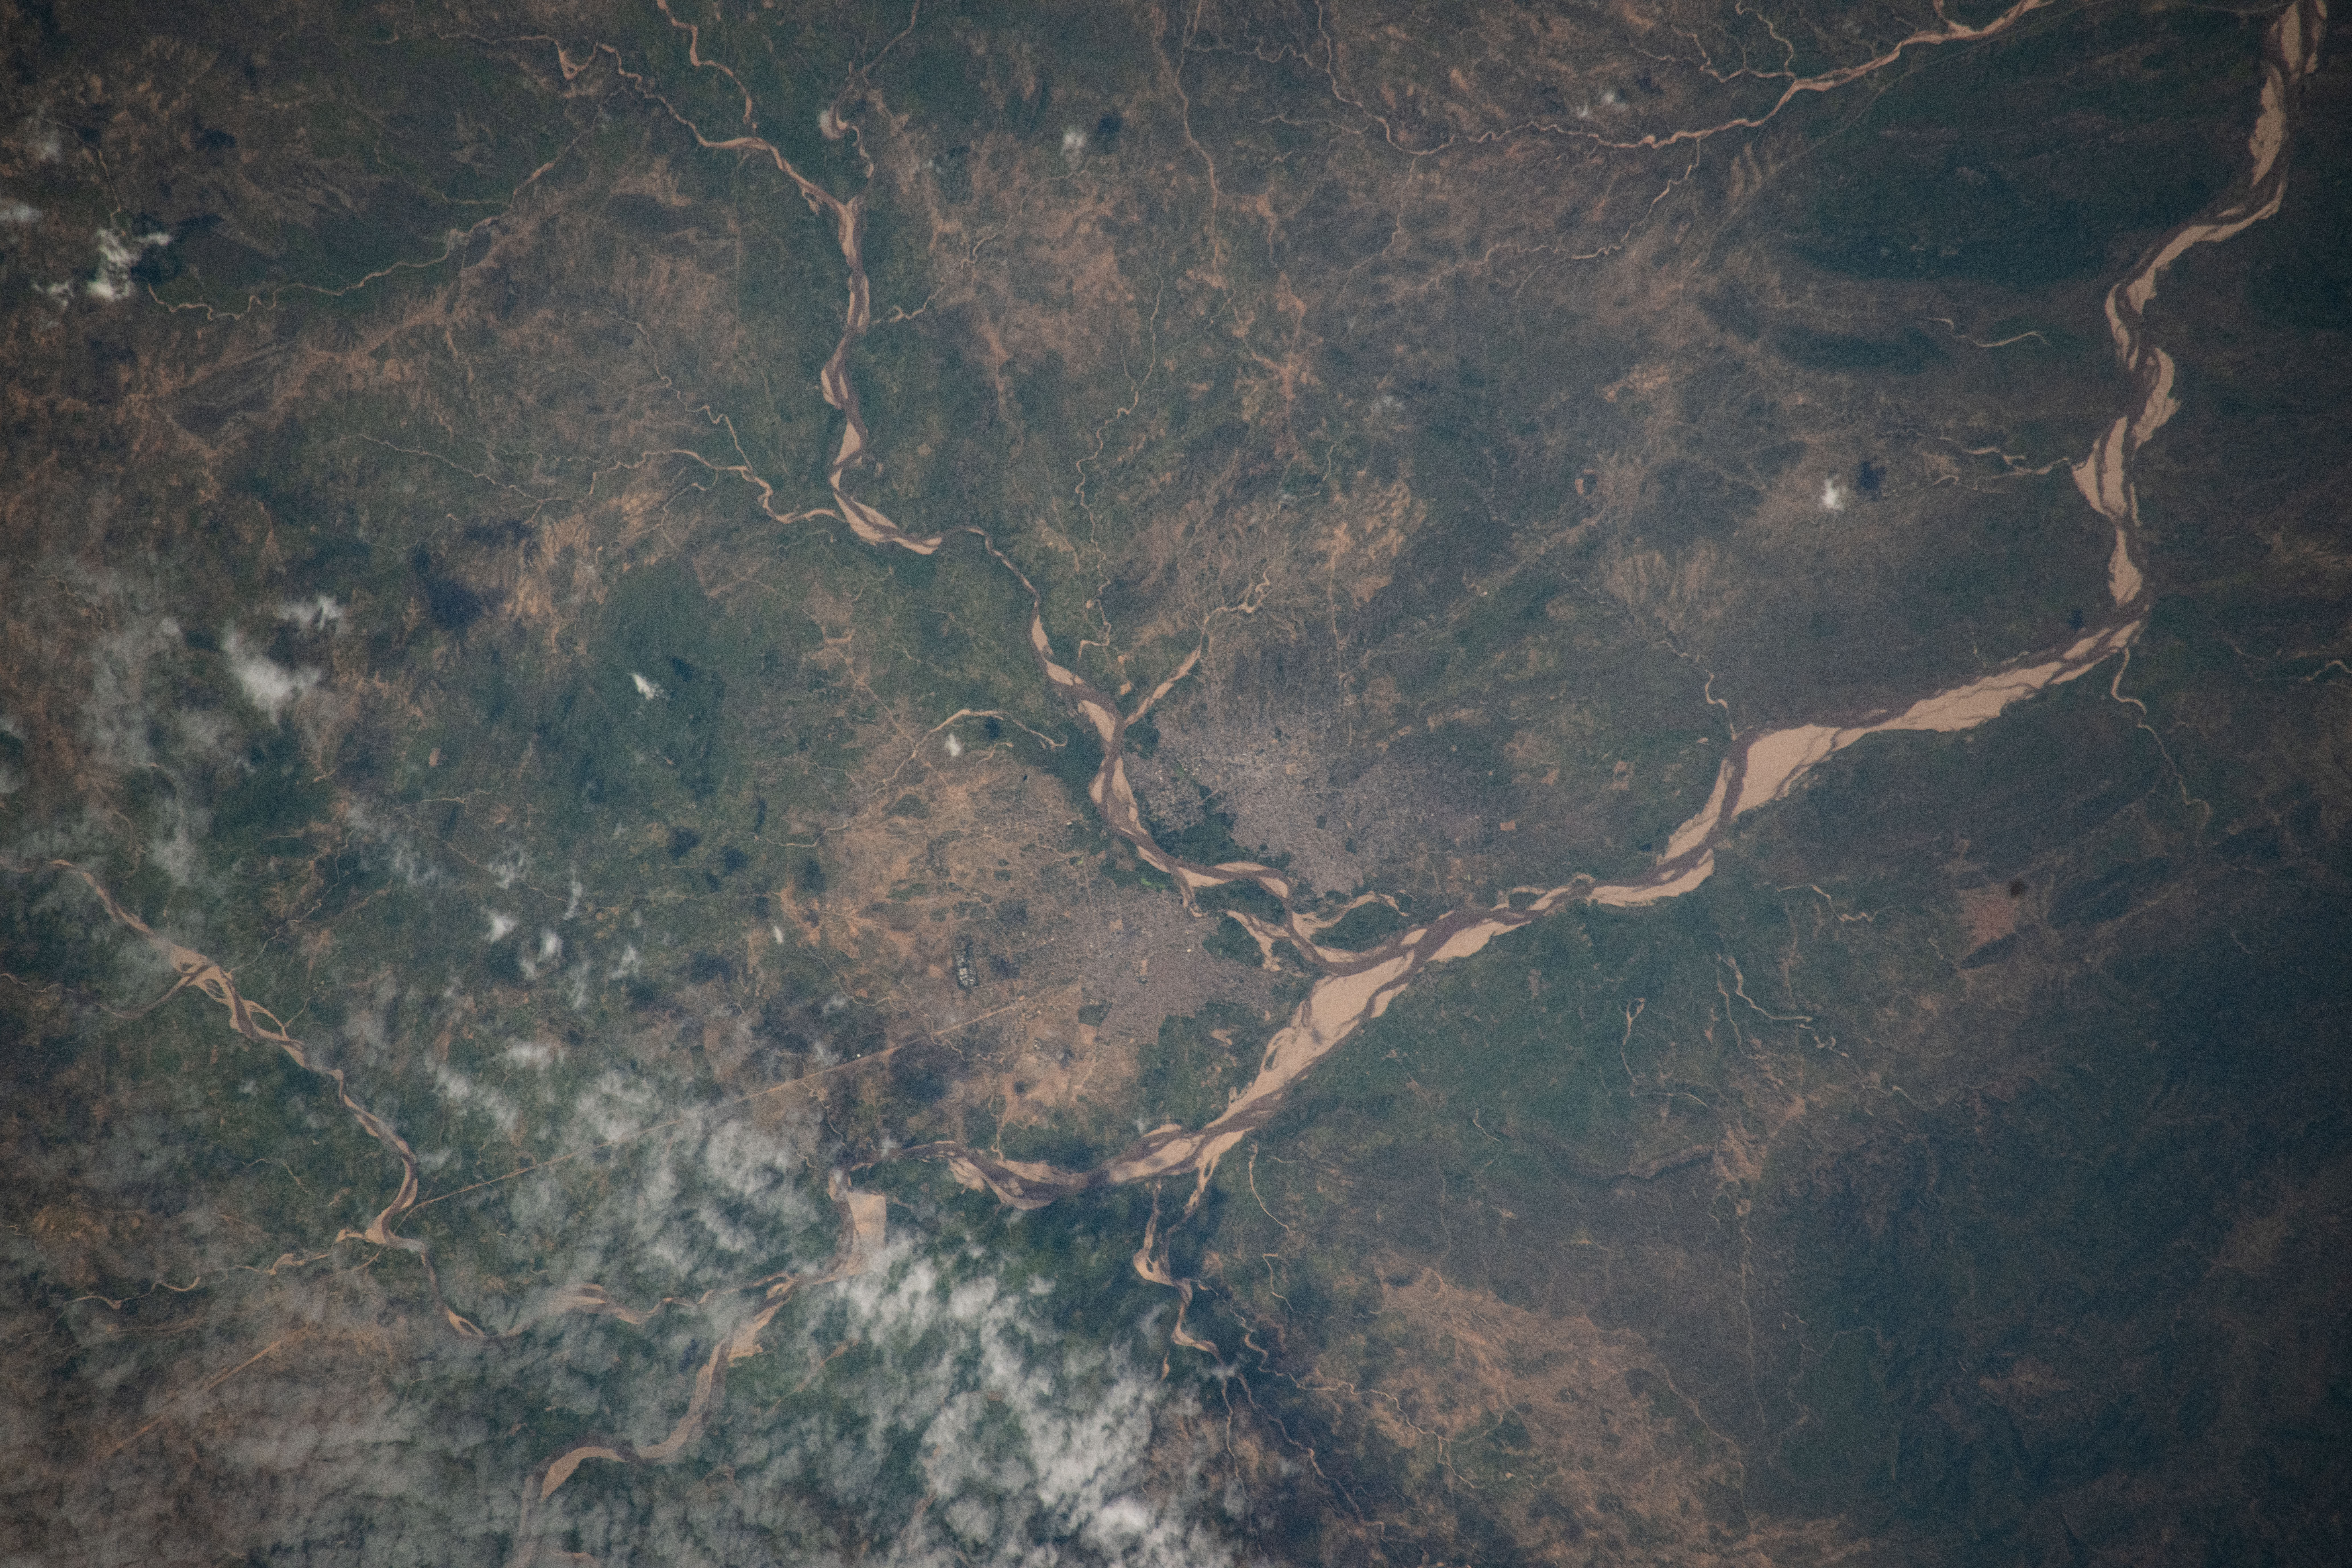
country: SUDAN
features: ZALINGEI, MEIRAM, WAZI BAREI
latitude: 12.9
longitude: 23.5
